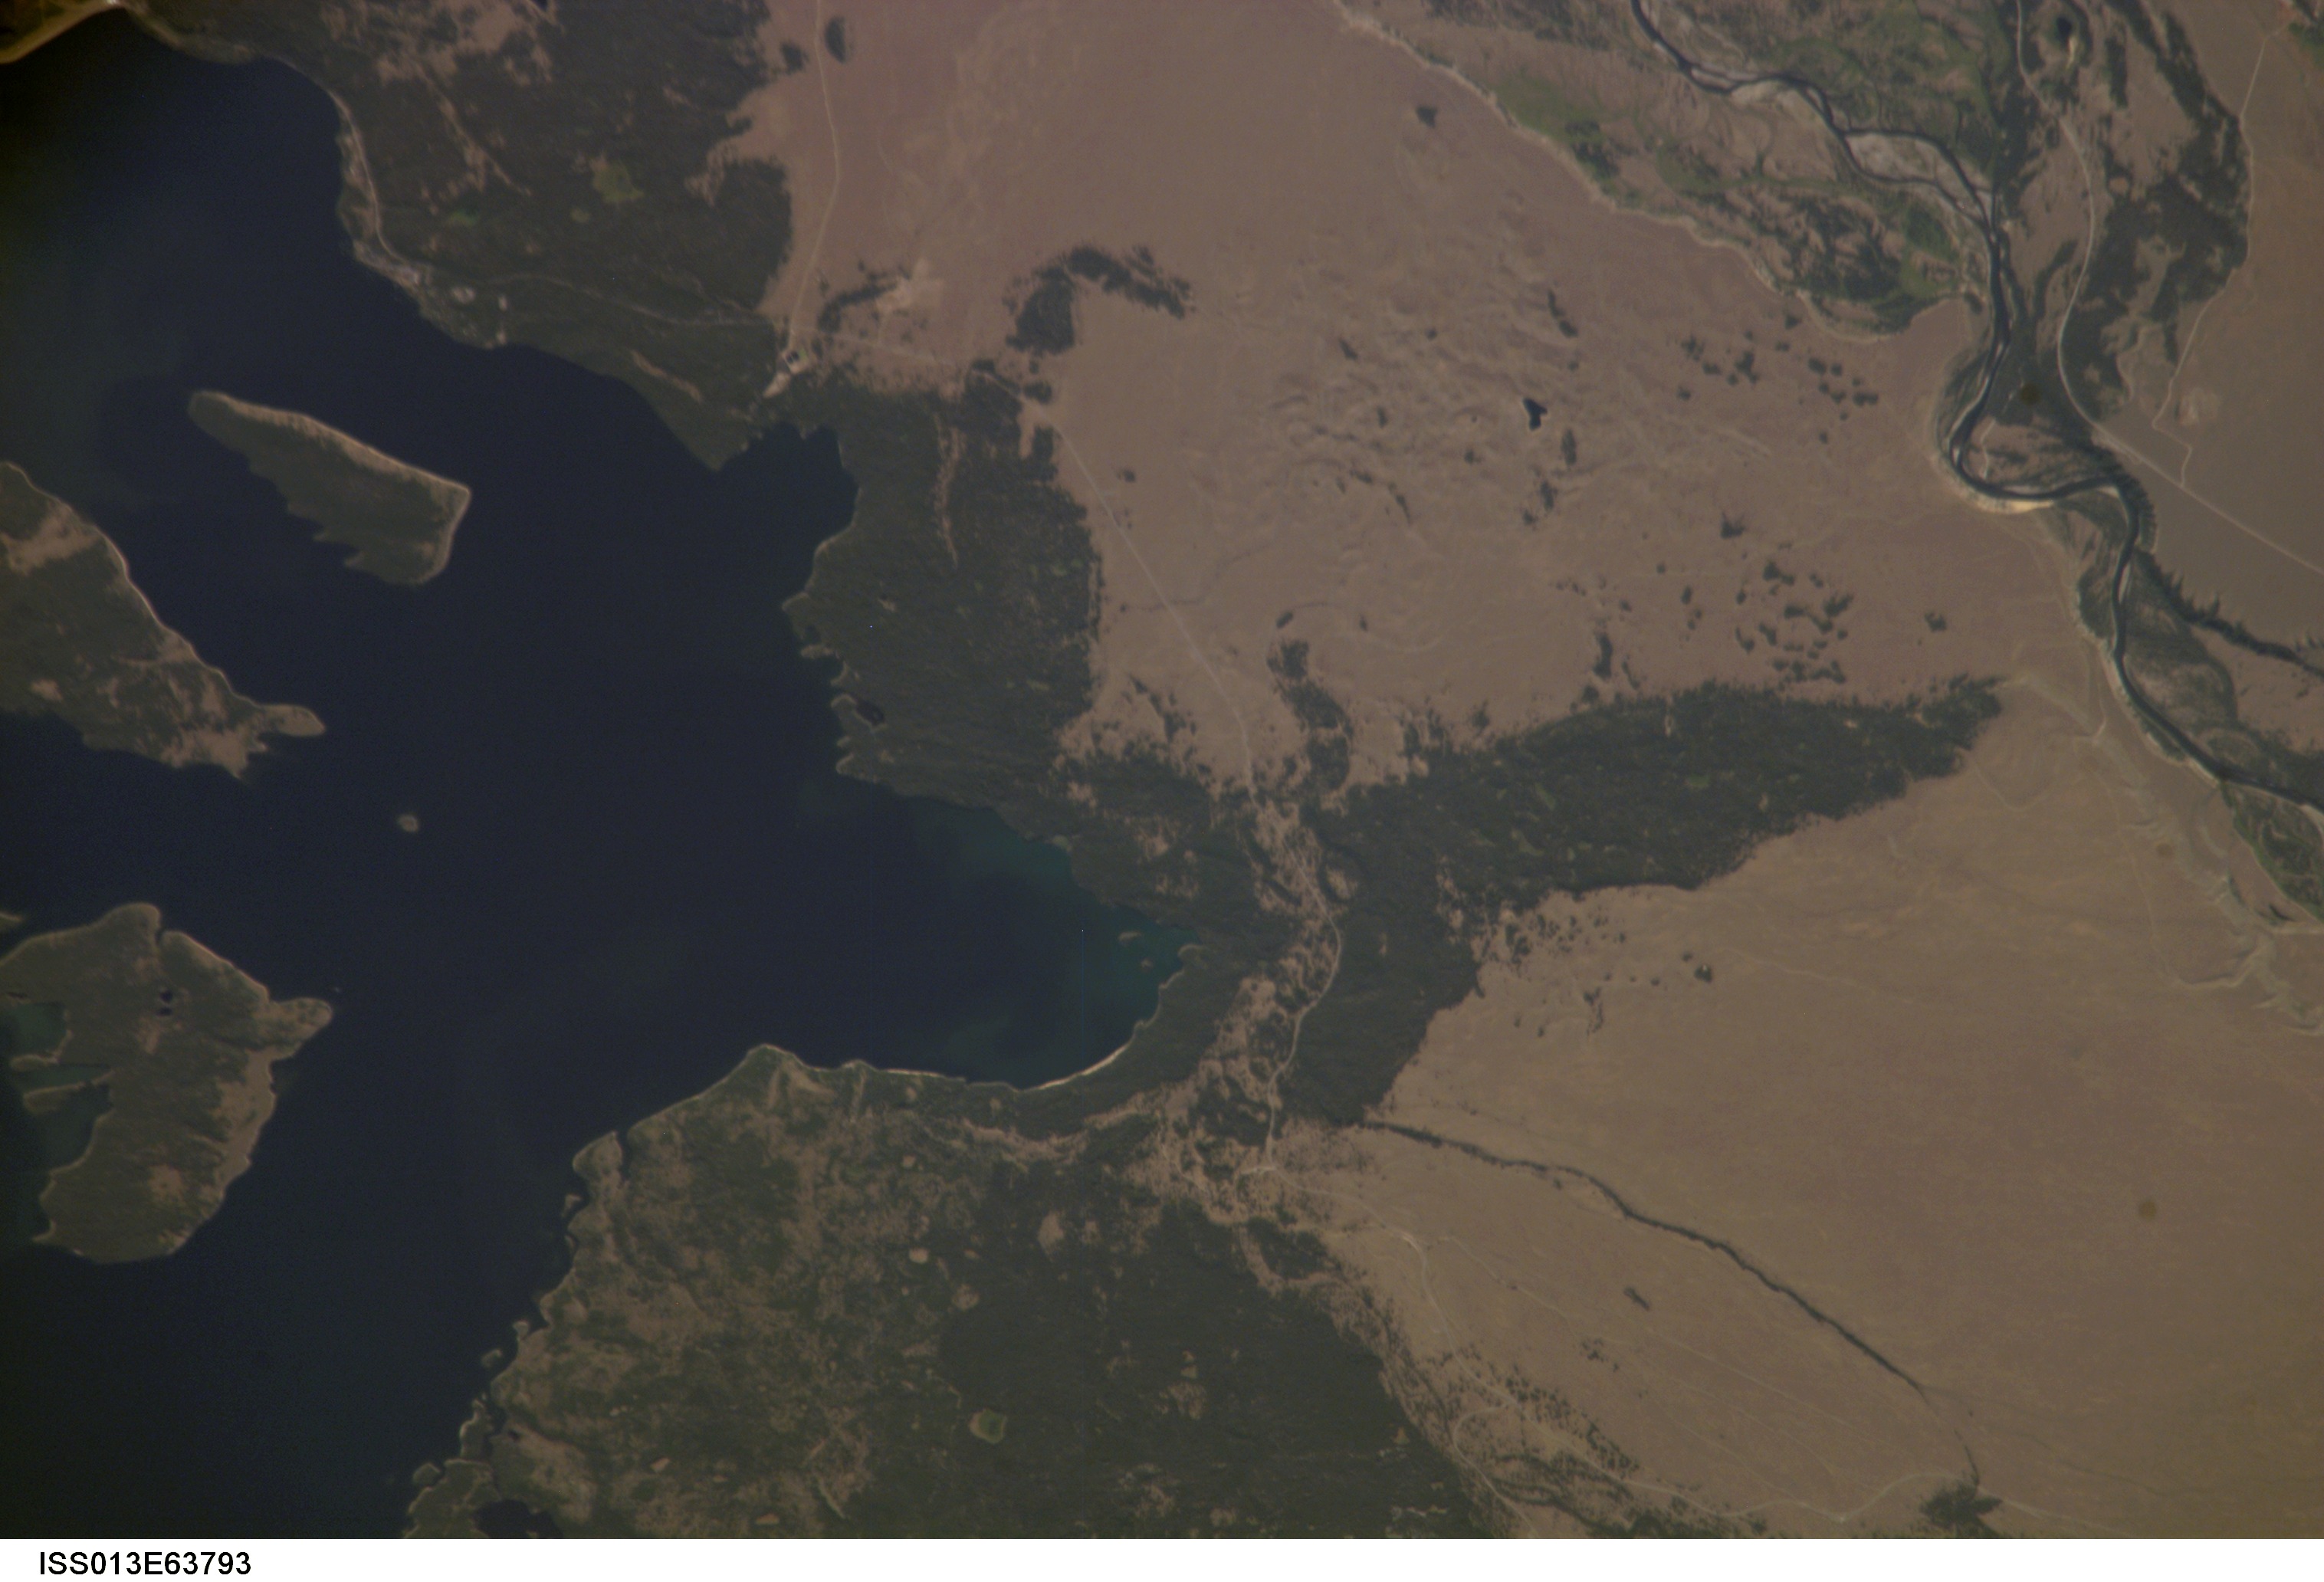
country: USA-WYOMING
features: JACKSON LAKE, SPALDING BAY
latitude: 43.8
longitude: -110.6
